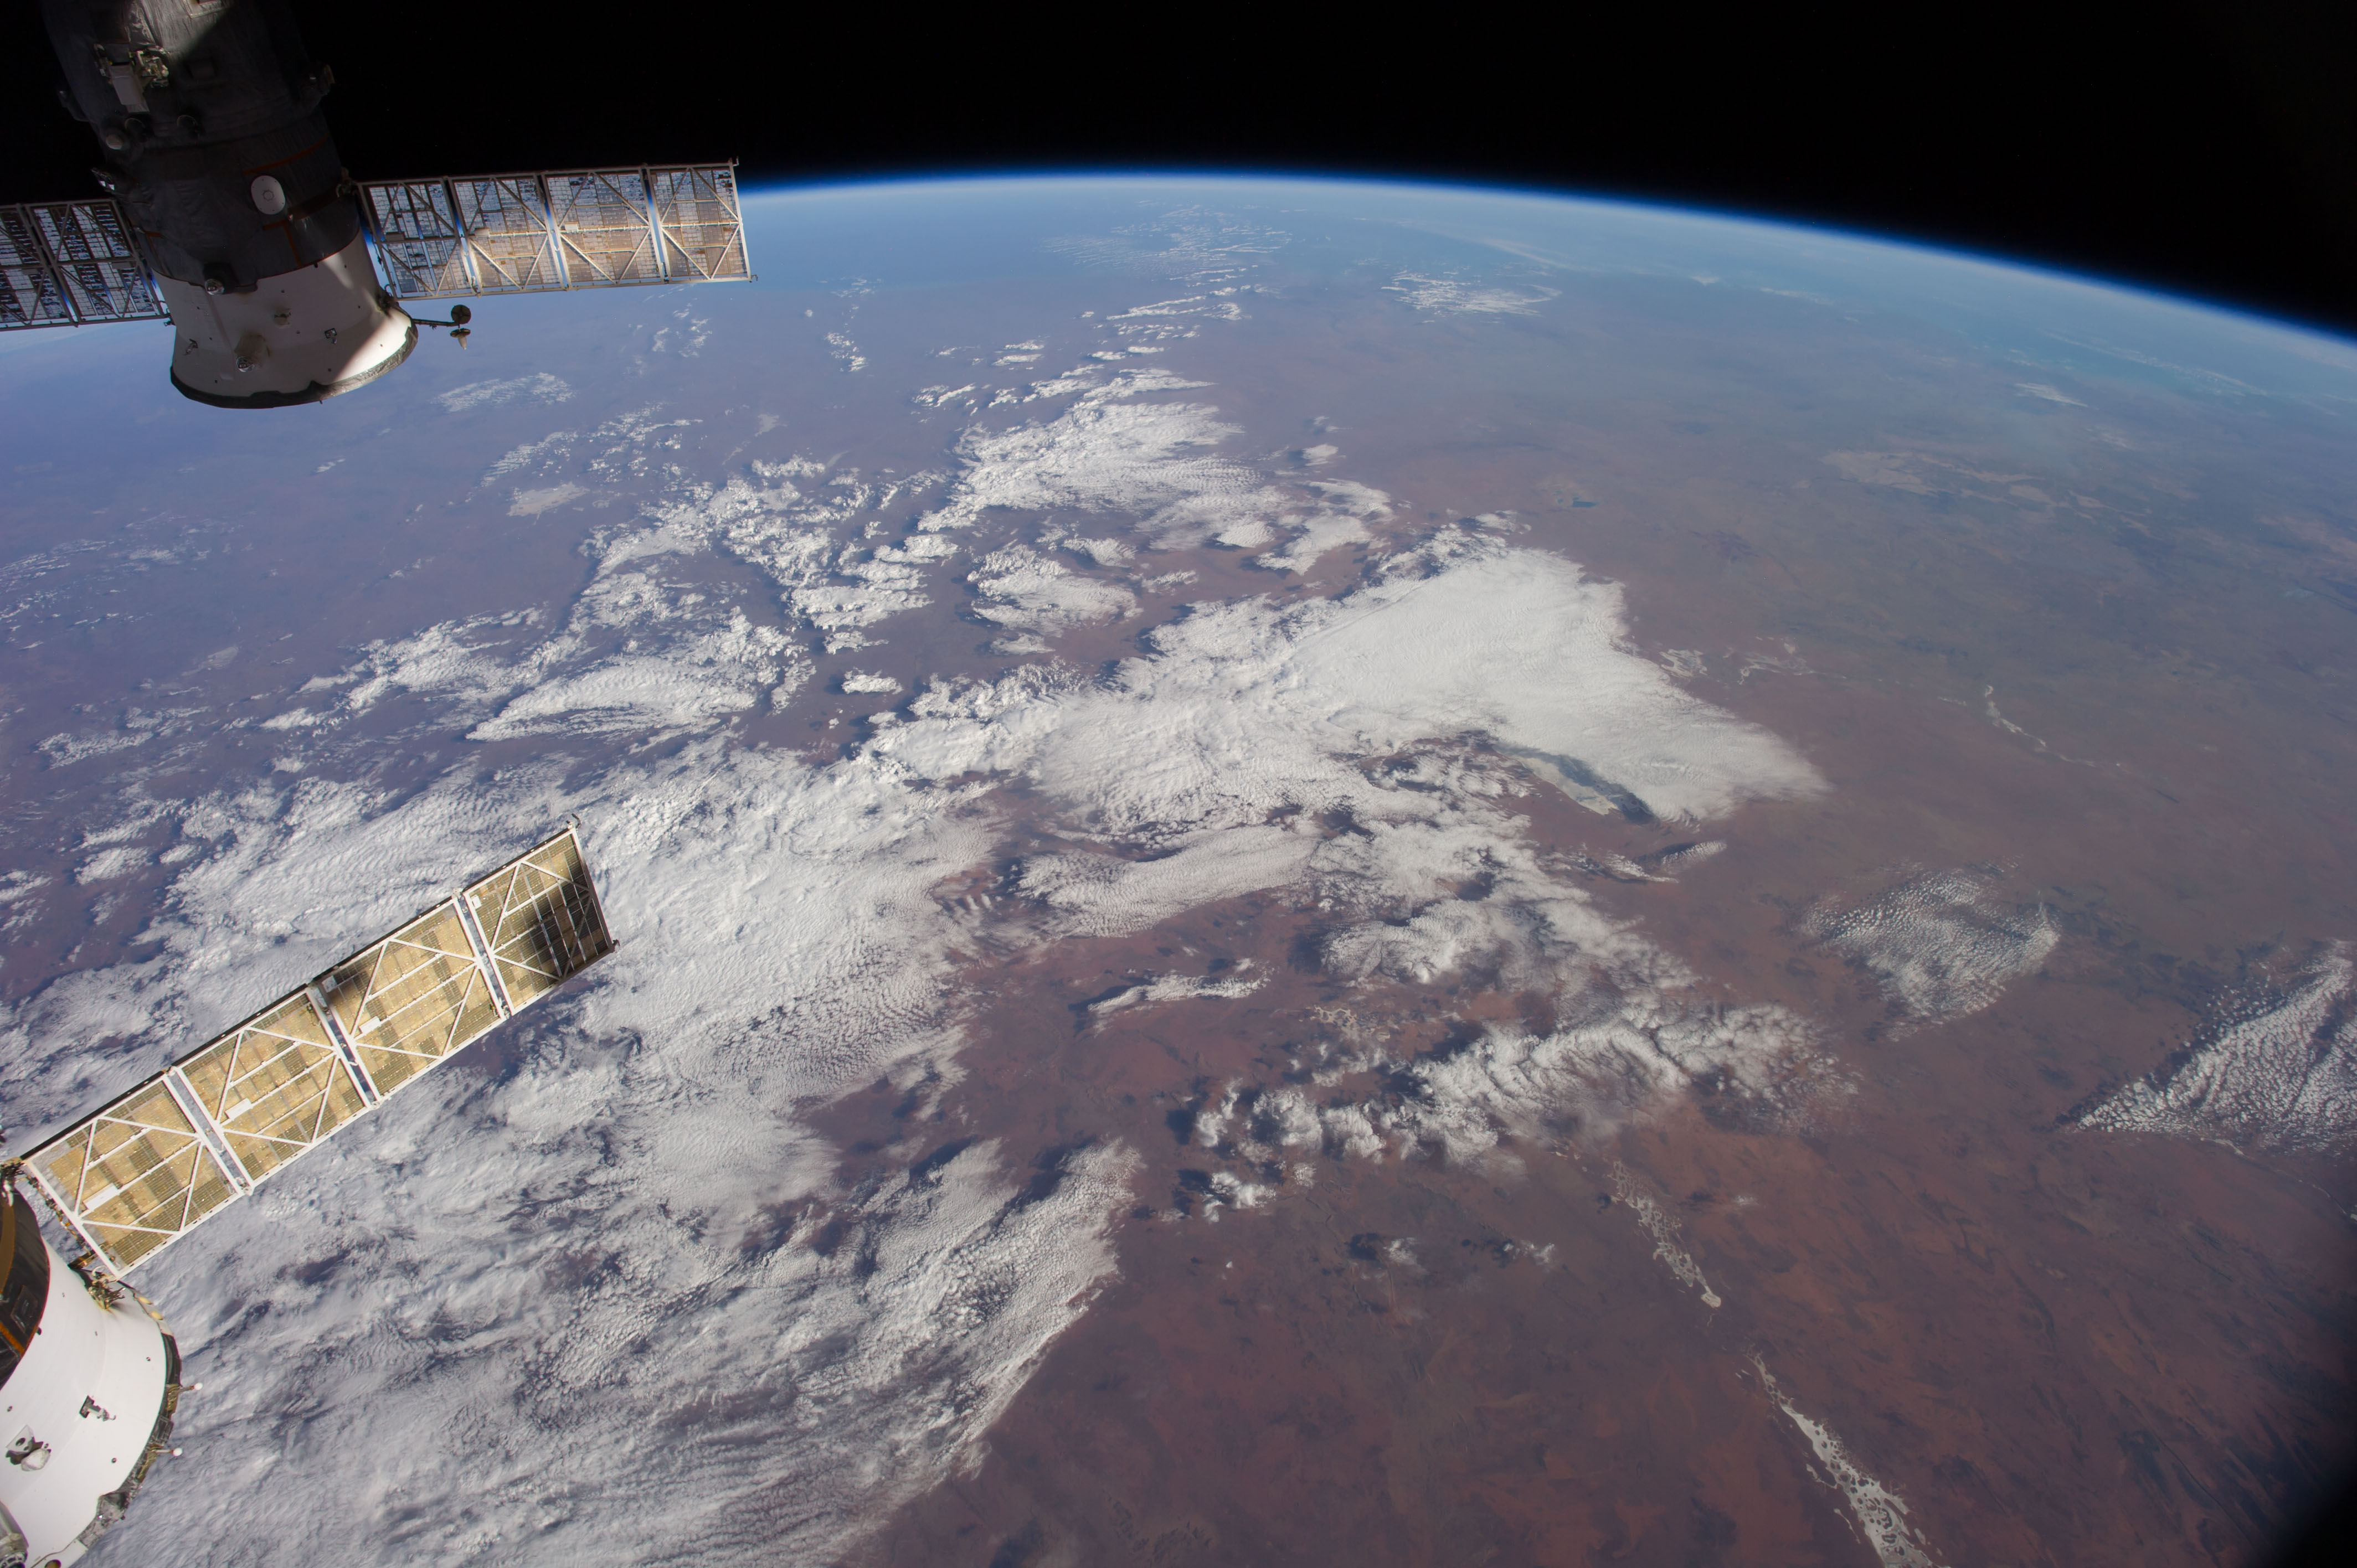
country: AUSTRALIA-WA
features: L. AMADEUS, L. MACKAY, L. GREGORY, GIBSON DES., GREAT SANDY DES., ATMOPSHERIC LIMB
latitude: -24.0
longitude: 127.5
